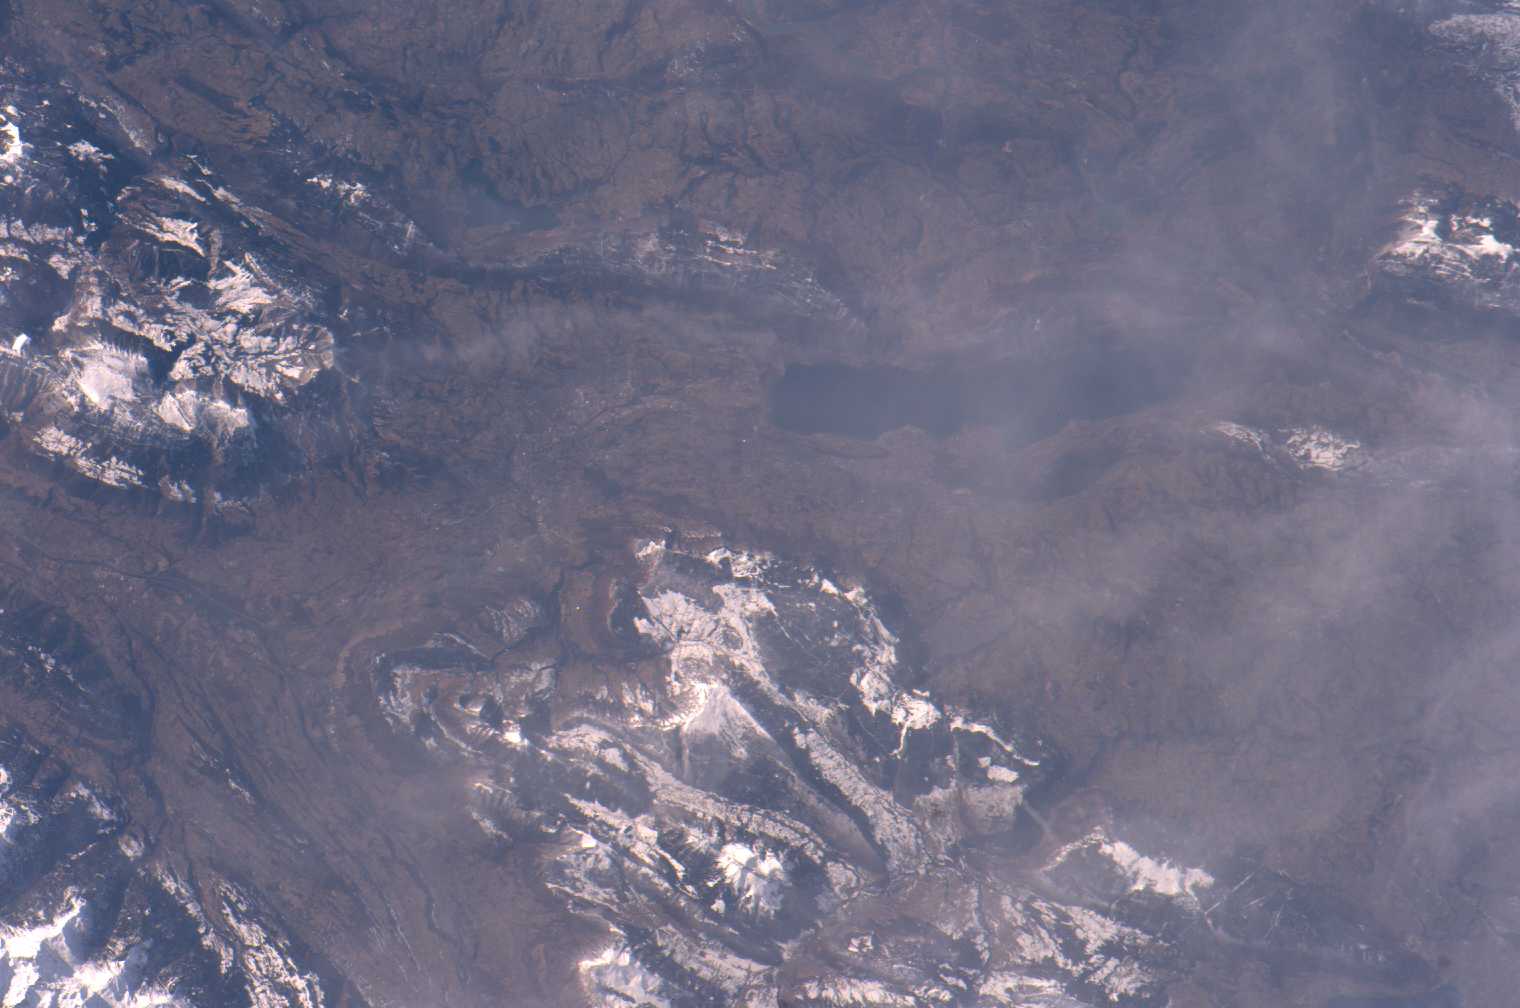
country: FRANCE
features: CHAMBERY, ALPS, AIX-LE-BAINS
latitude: 45.6
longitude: 6.0
